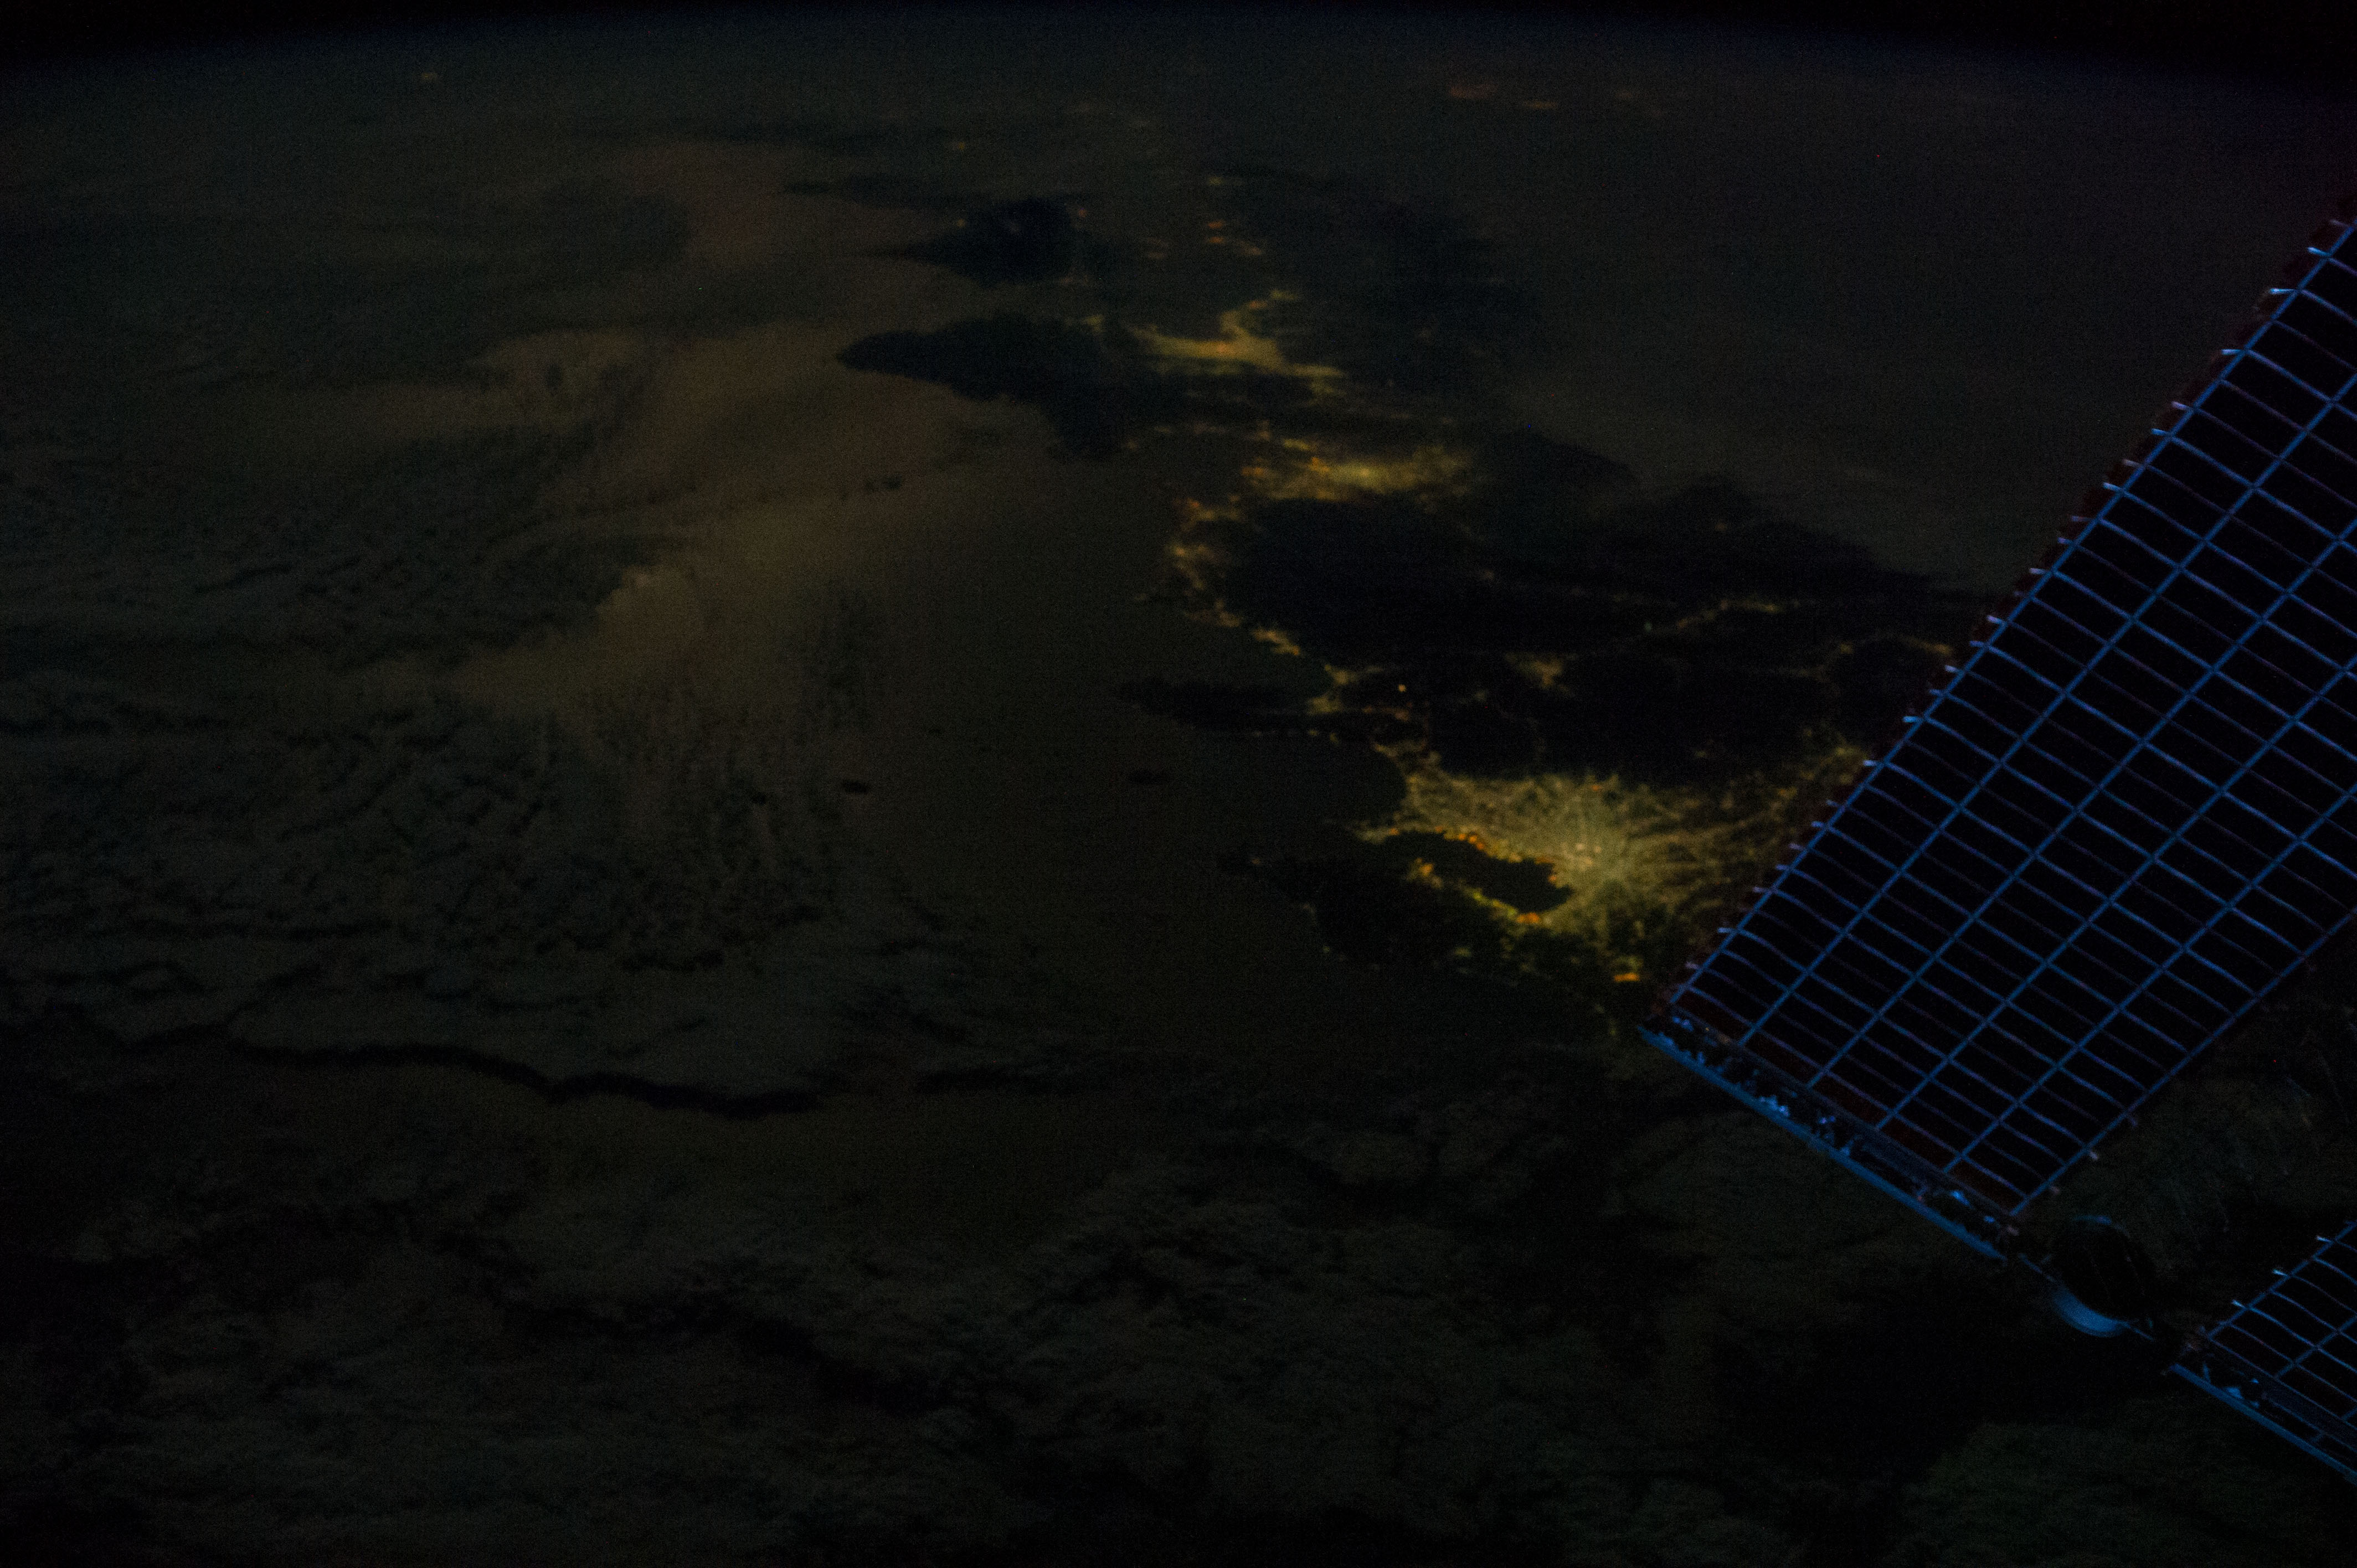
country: JAPAN
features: ATMOSPHERIC LIMB, NAGOYA, OSAKA, TOKYO, SEA OF JAPAN, MT FUJI
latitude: 35.0
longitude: 139.4
